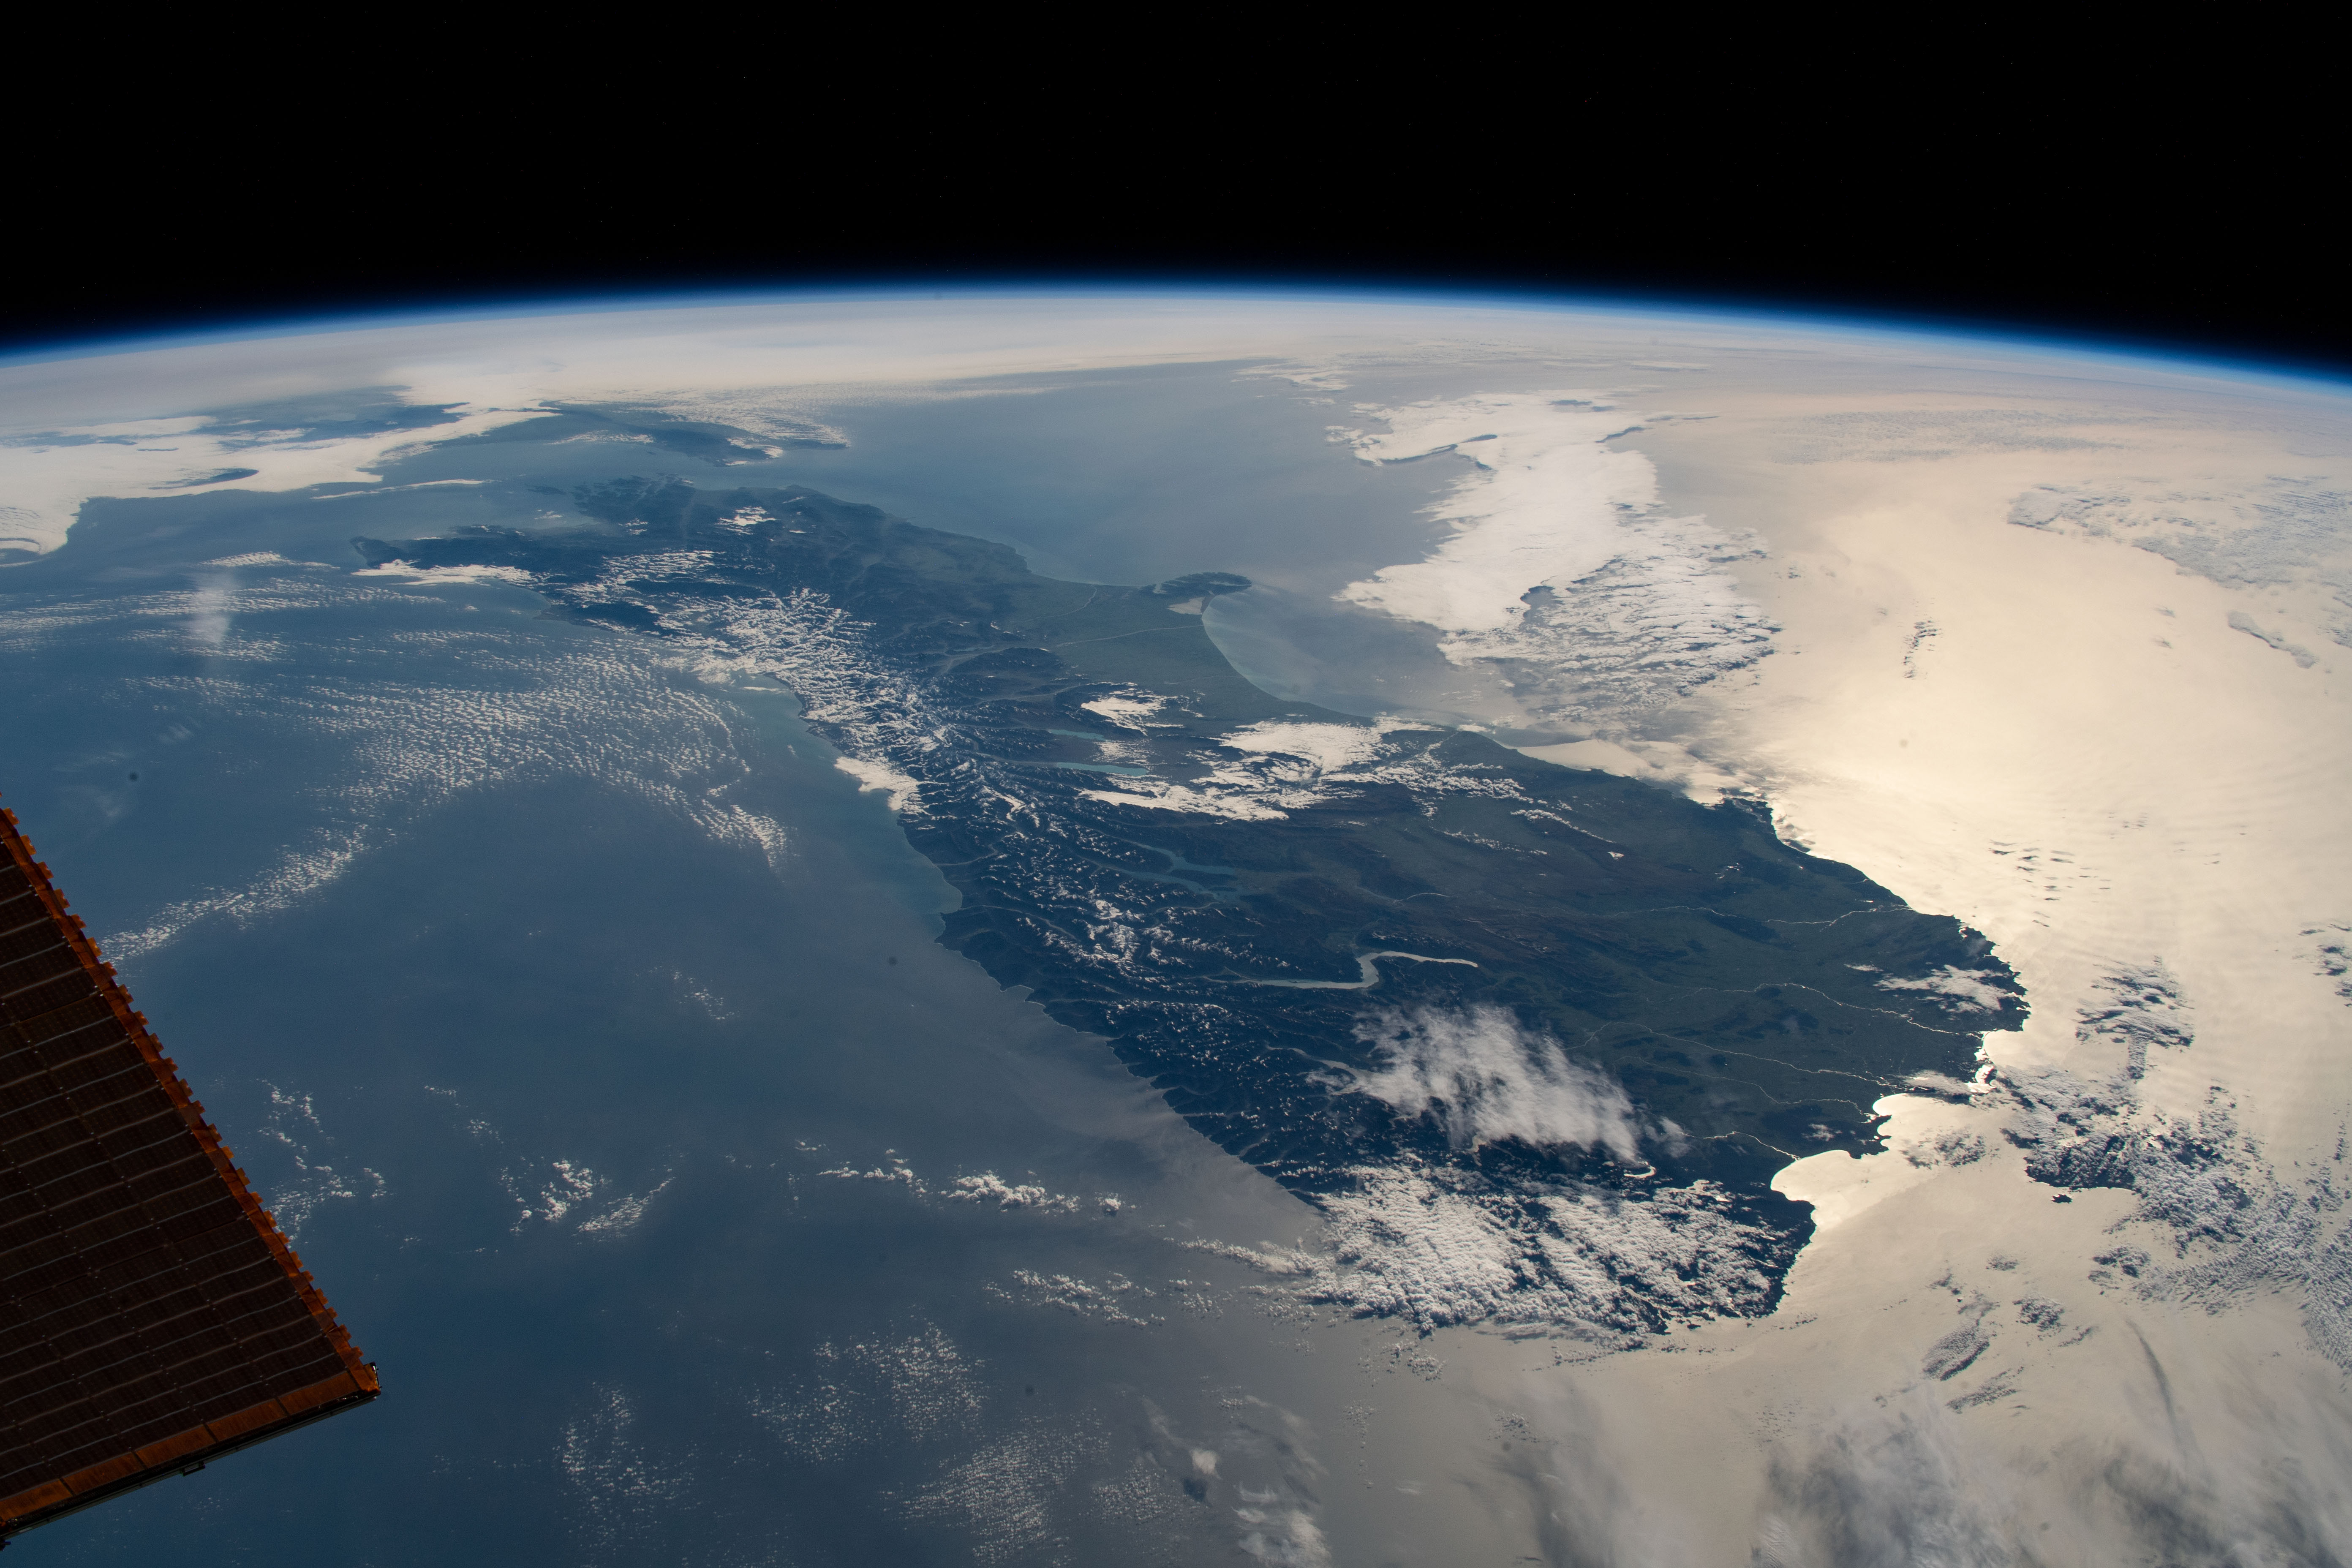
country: NEW ZEALAND-SI
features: SOUTH ISLAND, SOUTHERN ALPS MOUNTAINS, LAKE WAKATIPU
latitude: -44.5
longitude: 170.5
